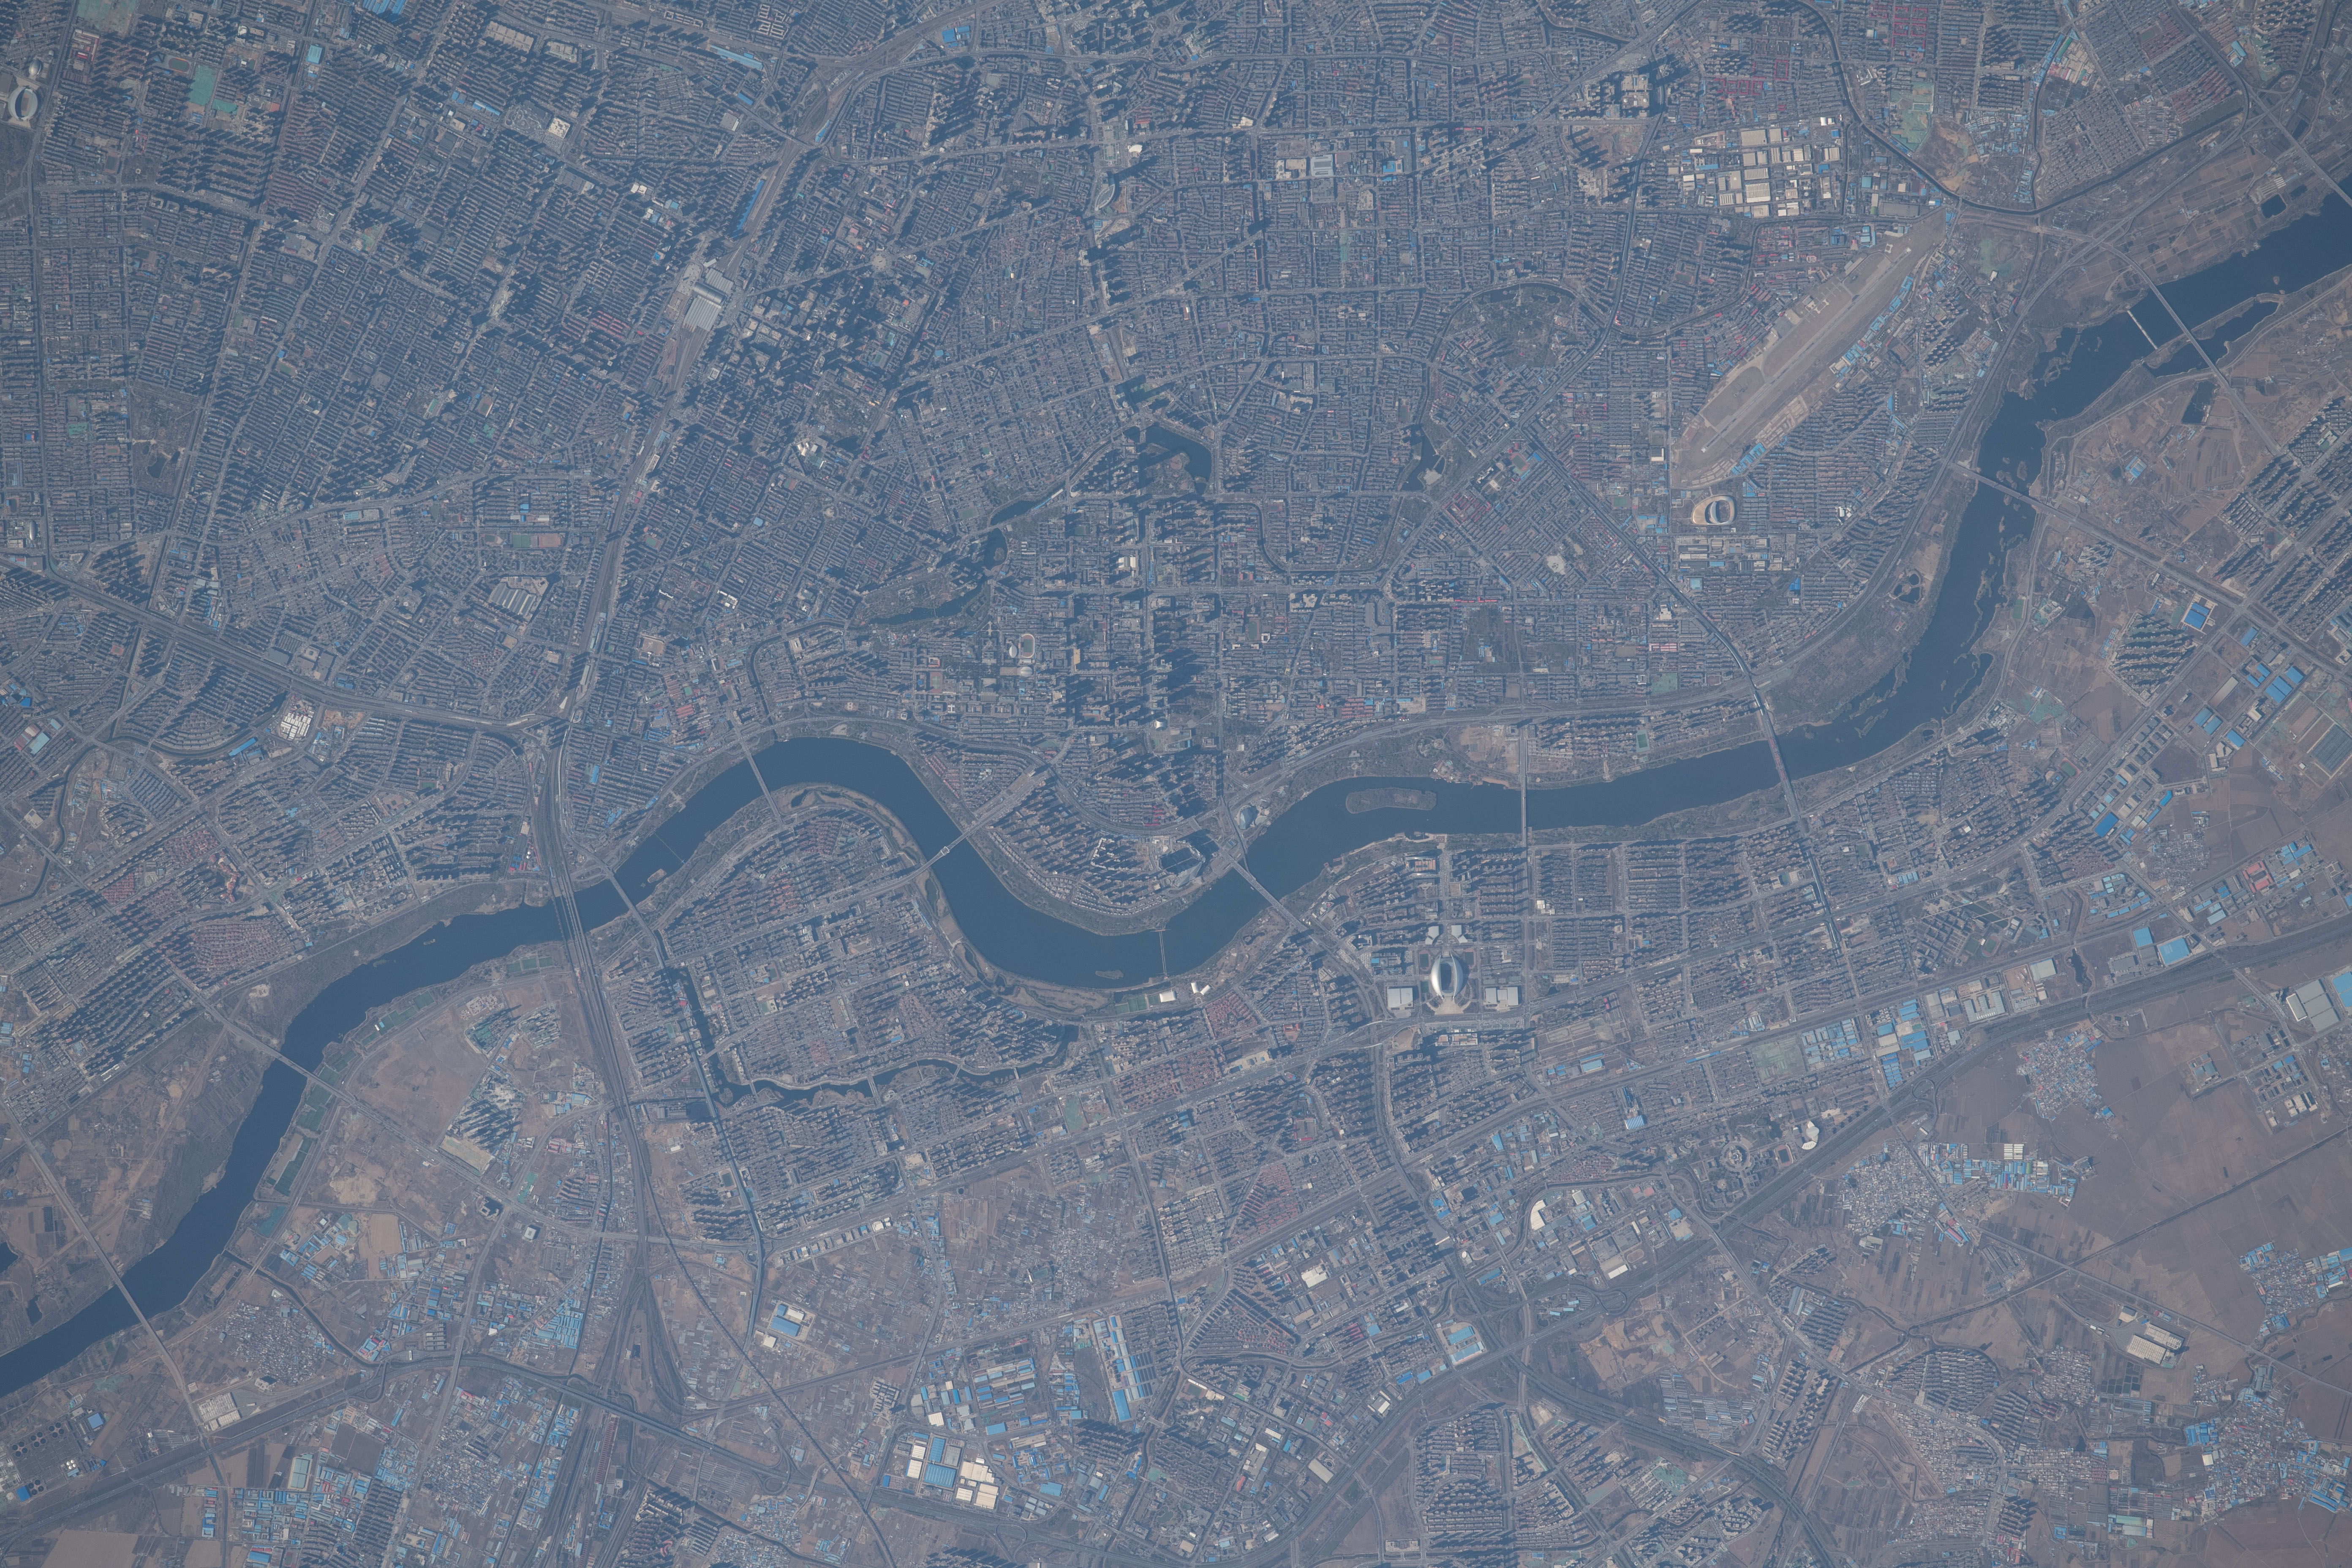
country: CHINA
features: TAIZI RIVER, GUJIAZI
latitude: 41.8
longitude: 123.4
